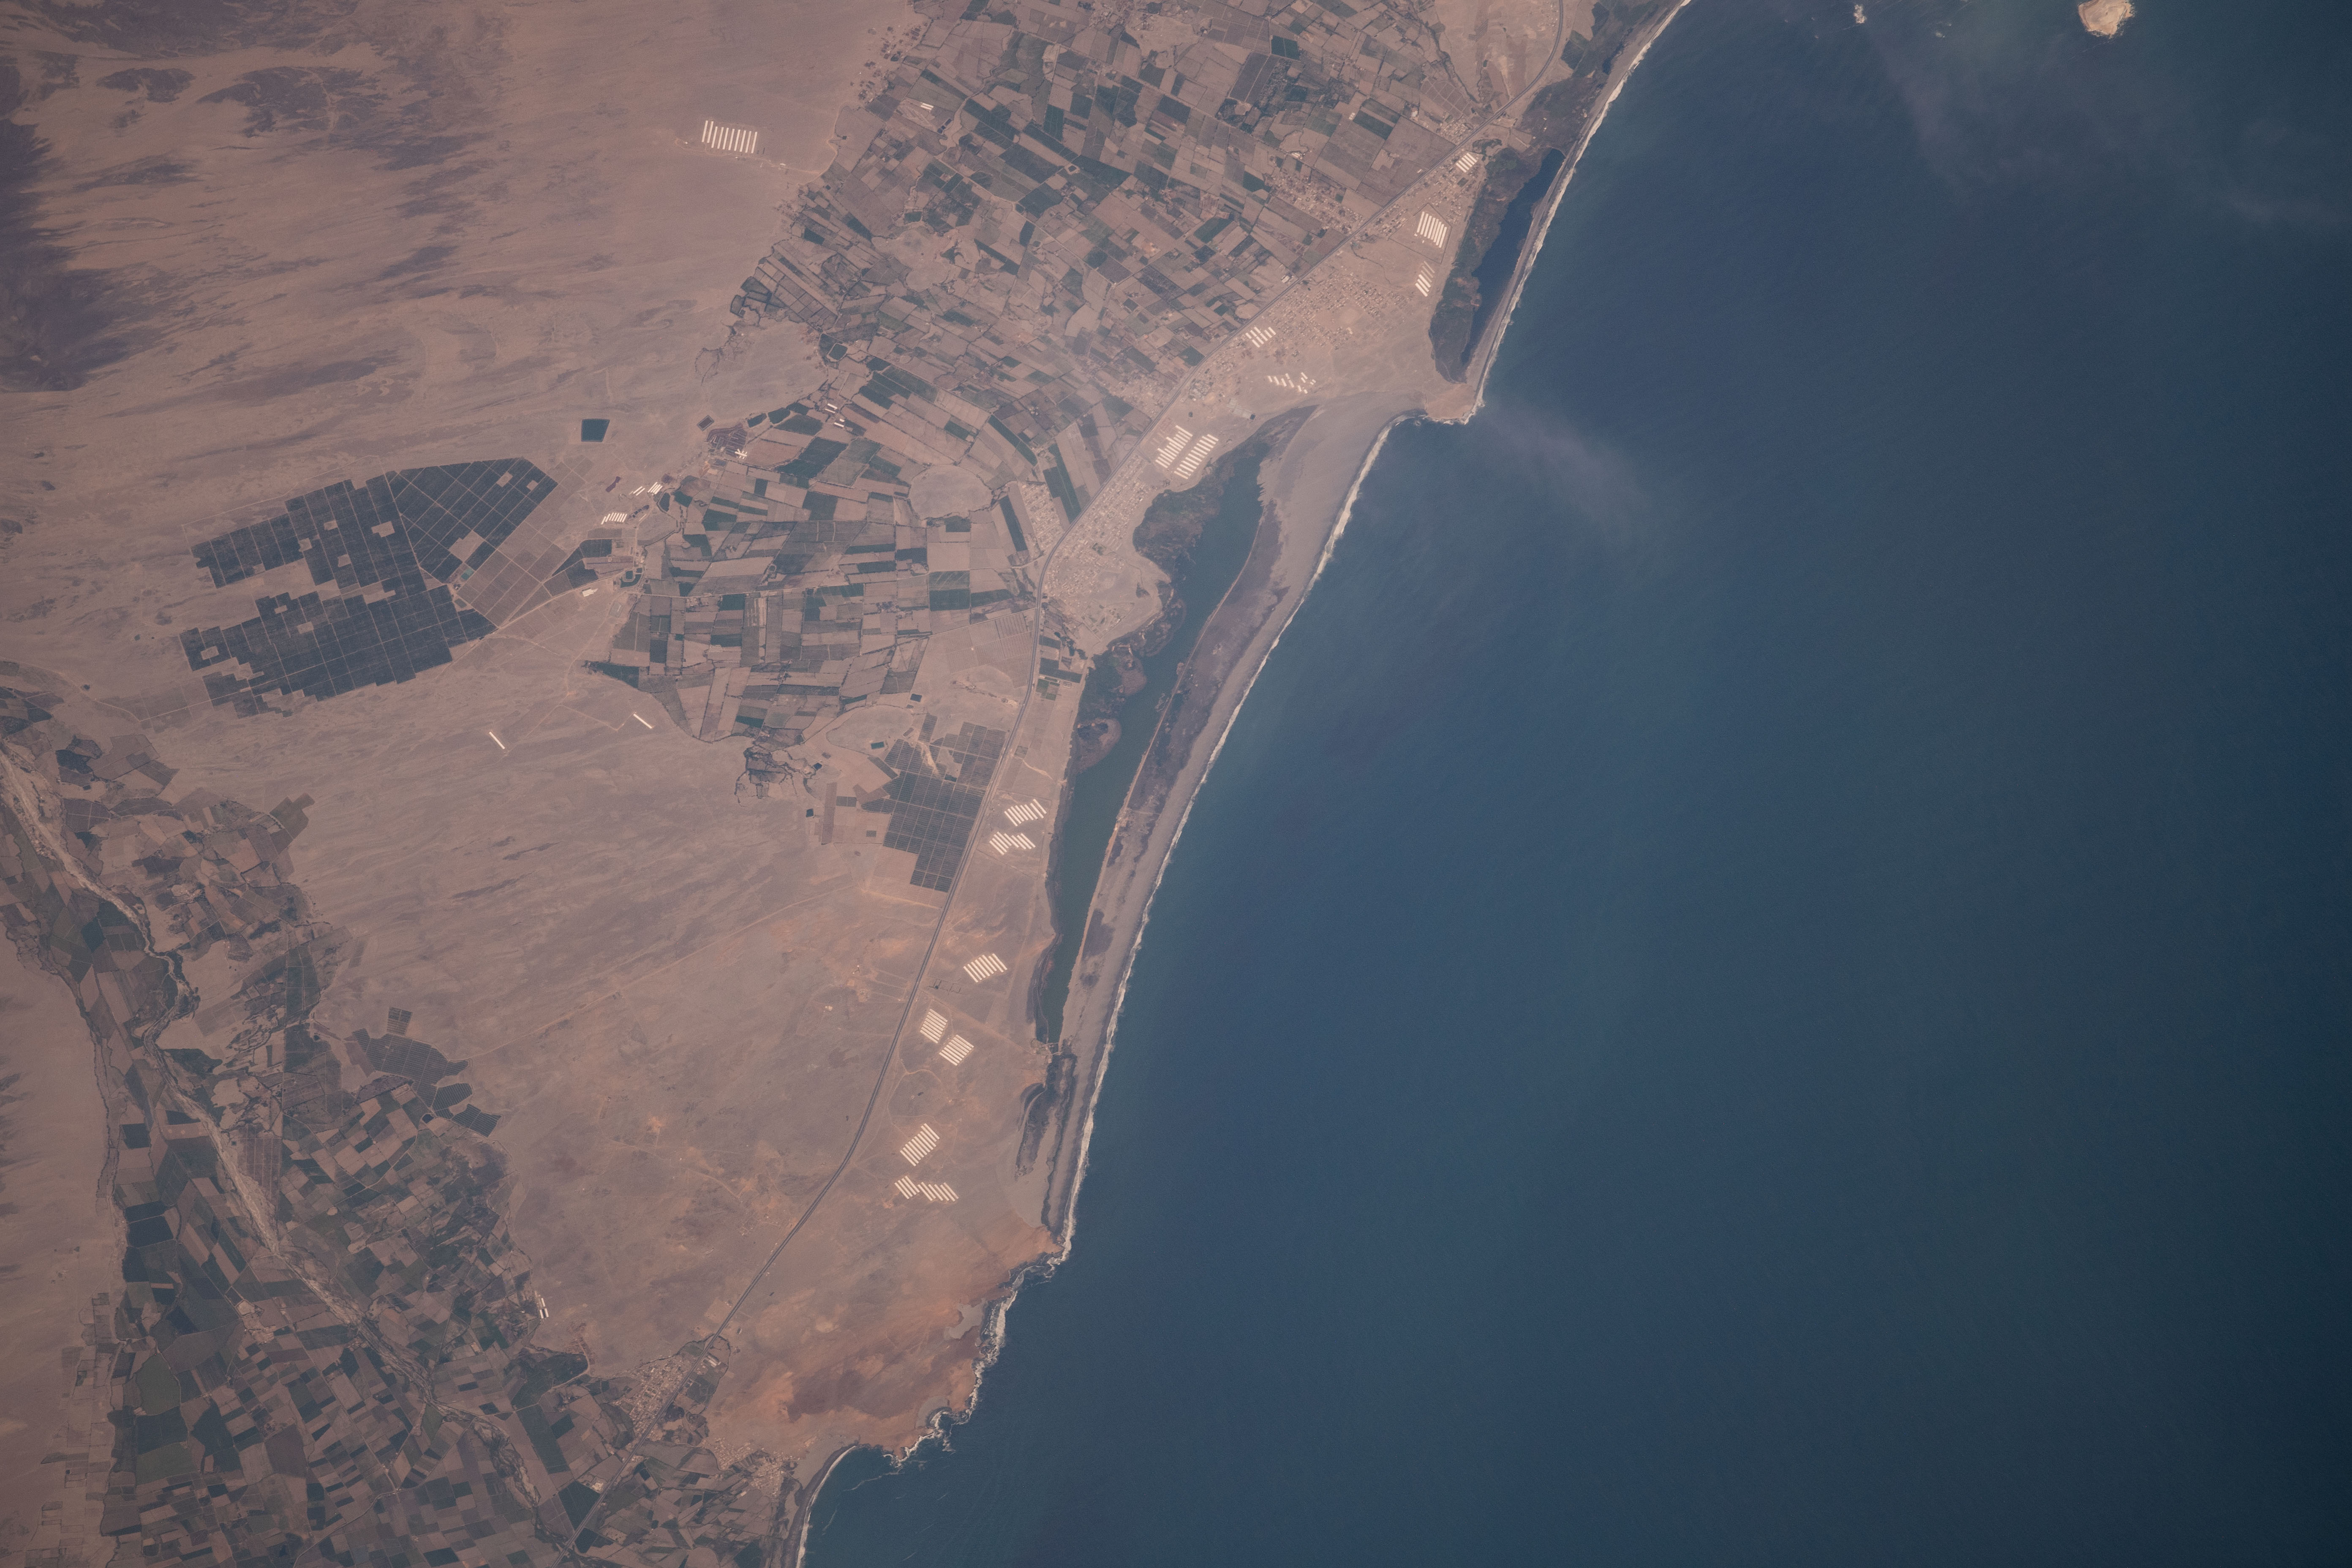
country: PERU
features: MEDIO MUNDO
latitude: -10.9
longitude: -77.7
